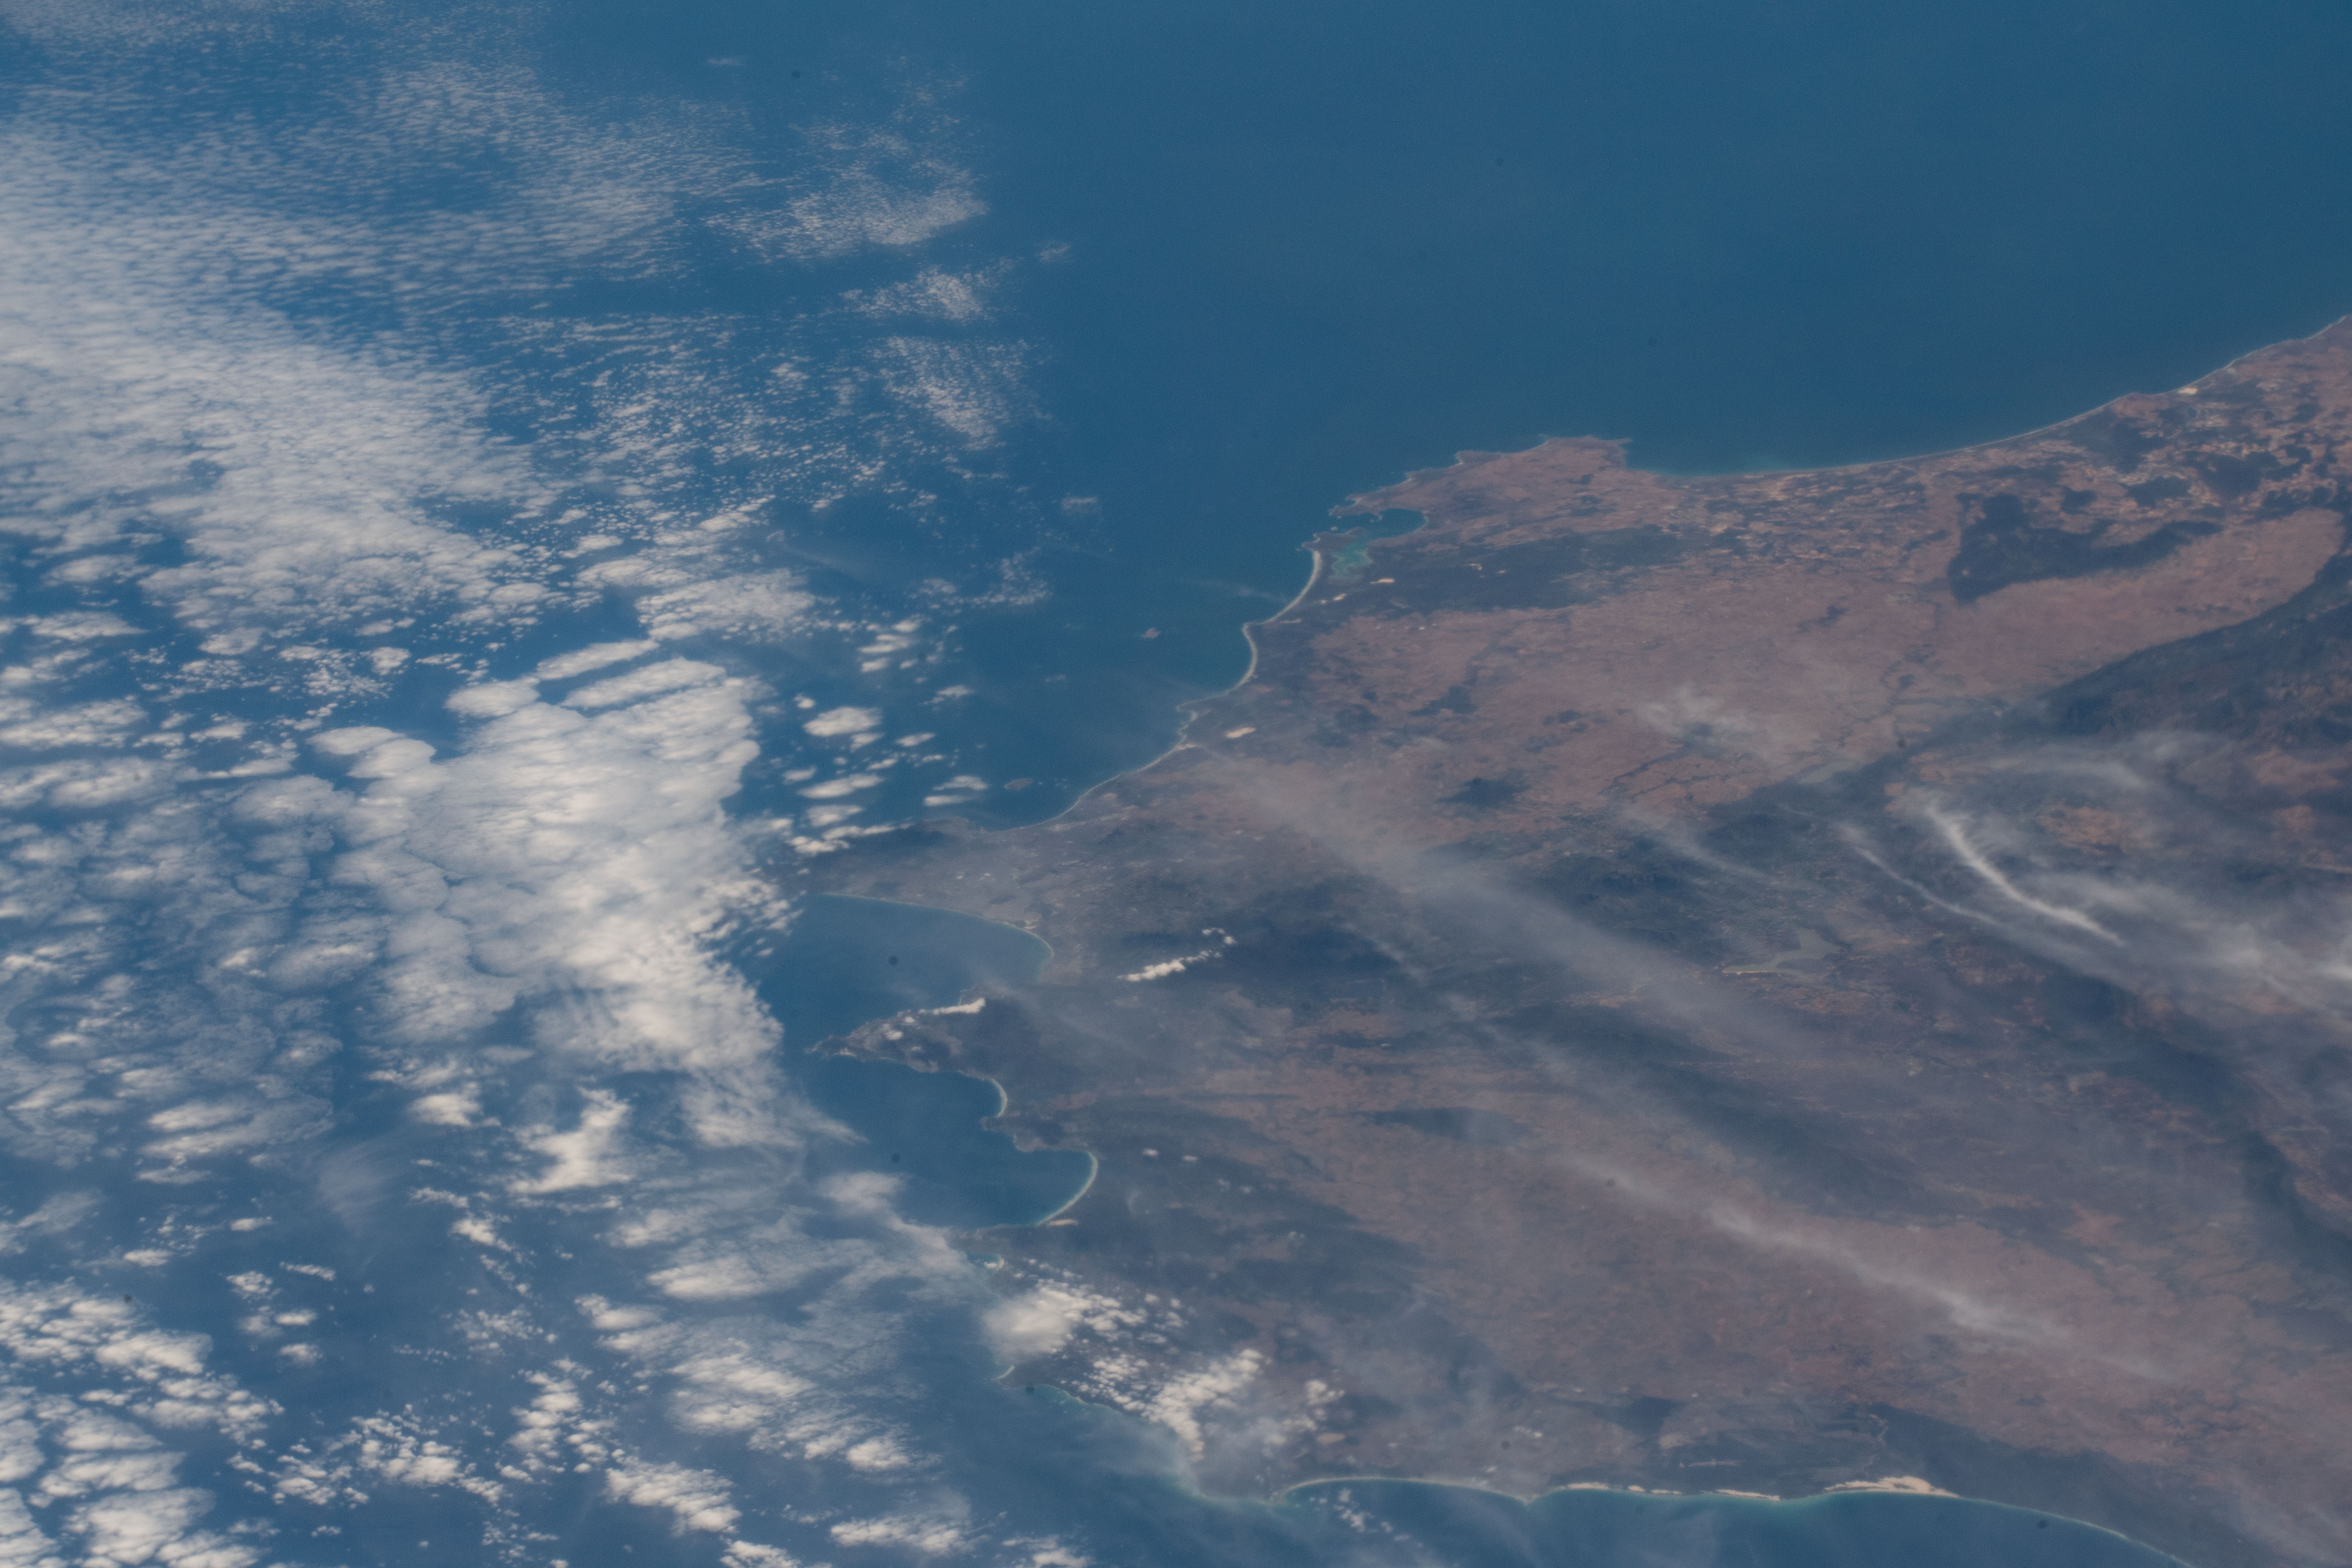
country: REPUBLIC SOUTH AFRICA
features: WESTERN CAPE, CAPE TOWN
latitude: -33.5
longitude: 18.3
